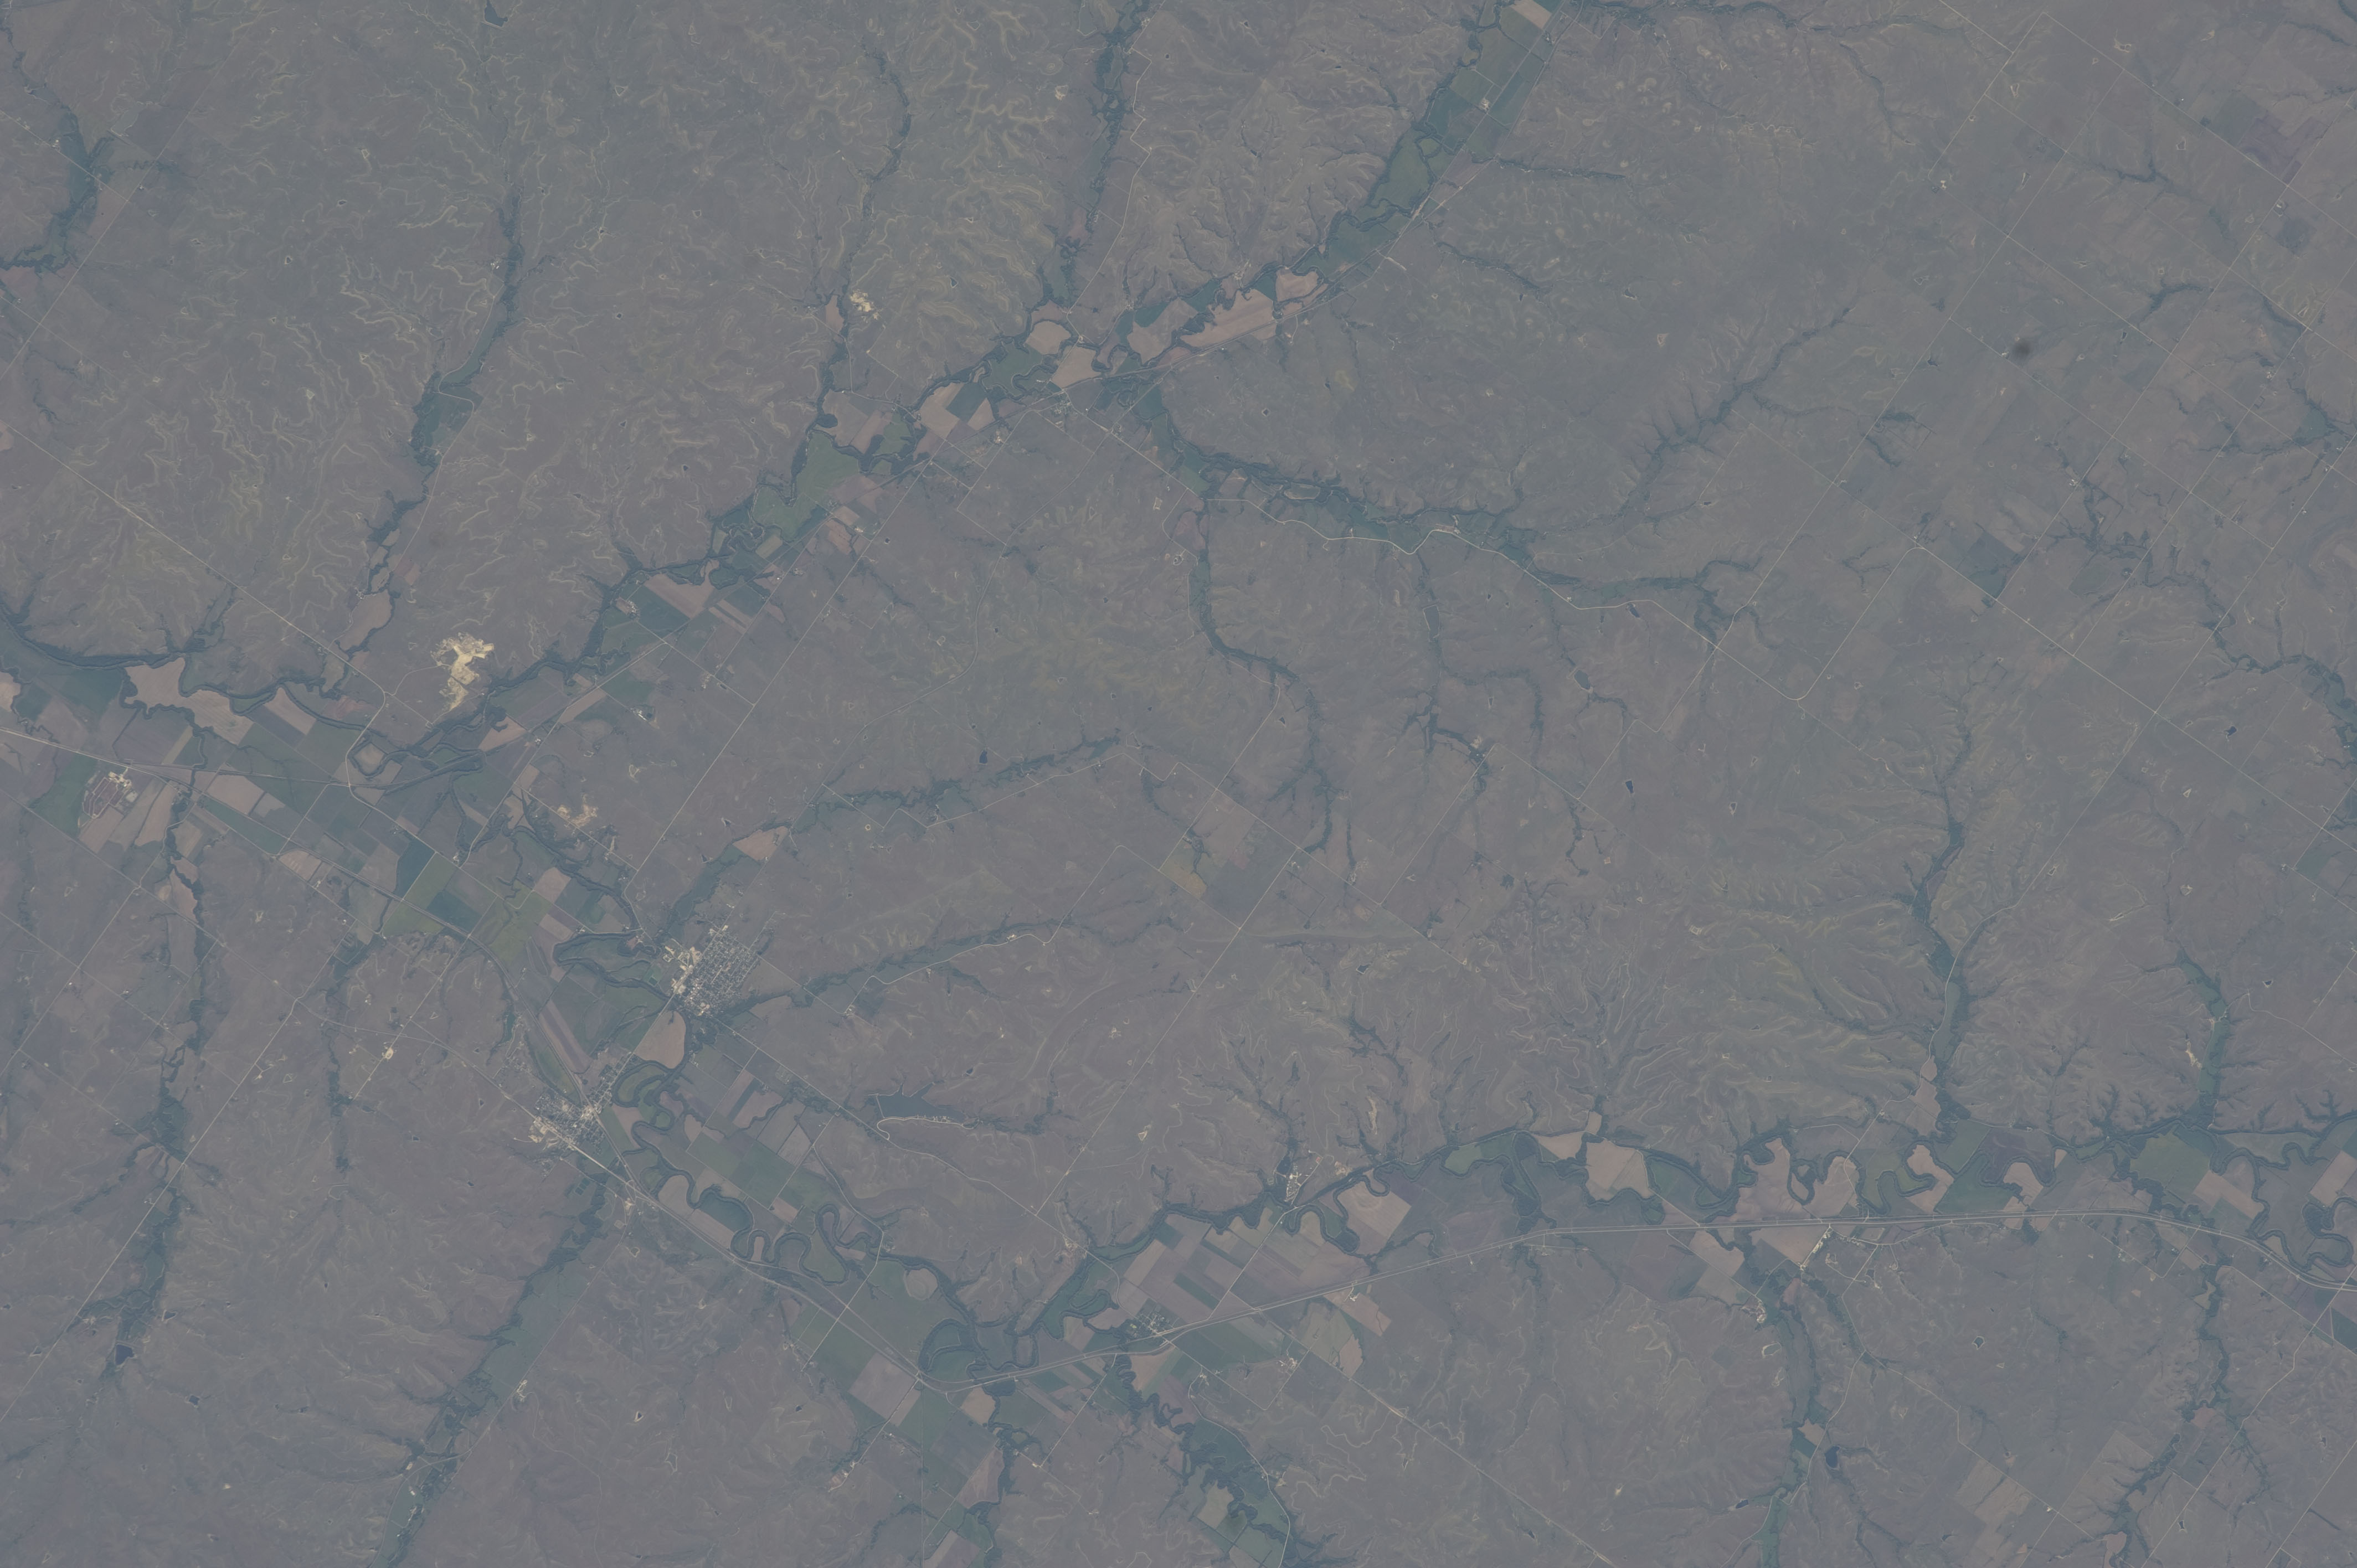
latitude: 38.3
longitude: -96.6
